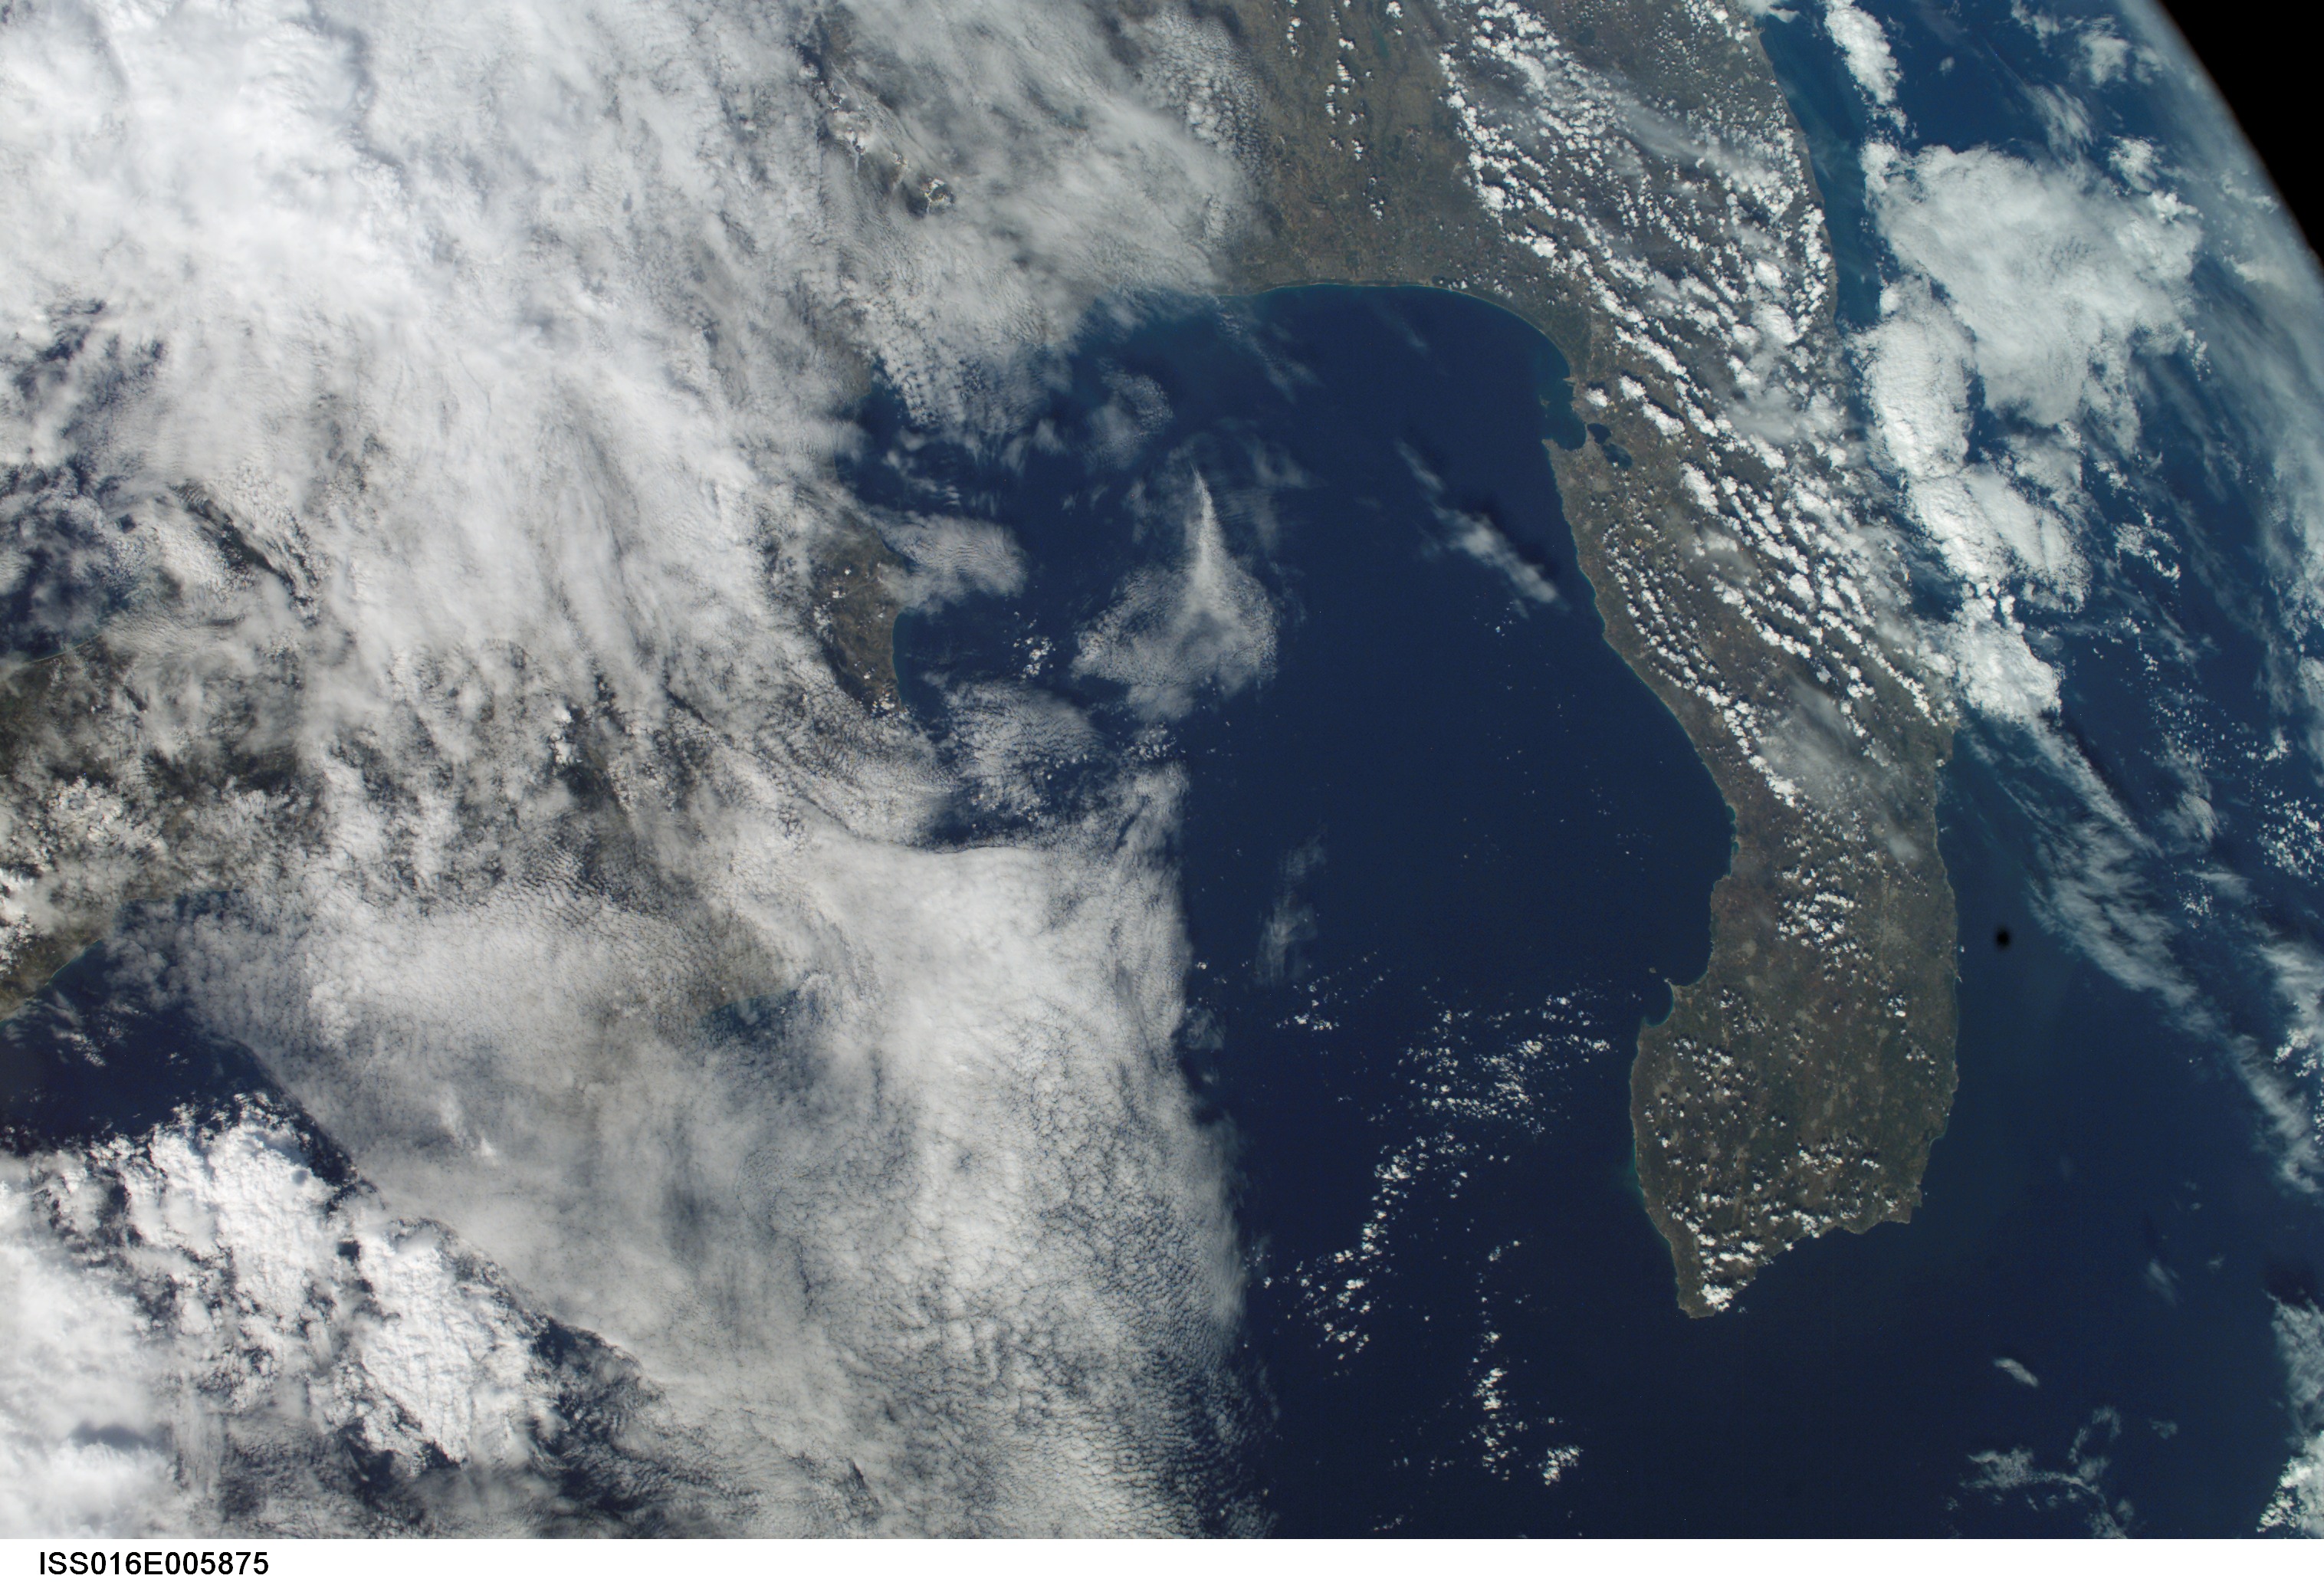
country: ITALY
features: G. OF TARANTO, COAST
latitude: 40.0
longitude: 17.5
